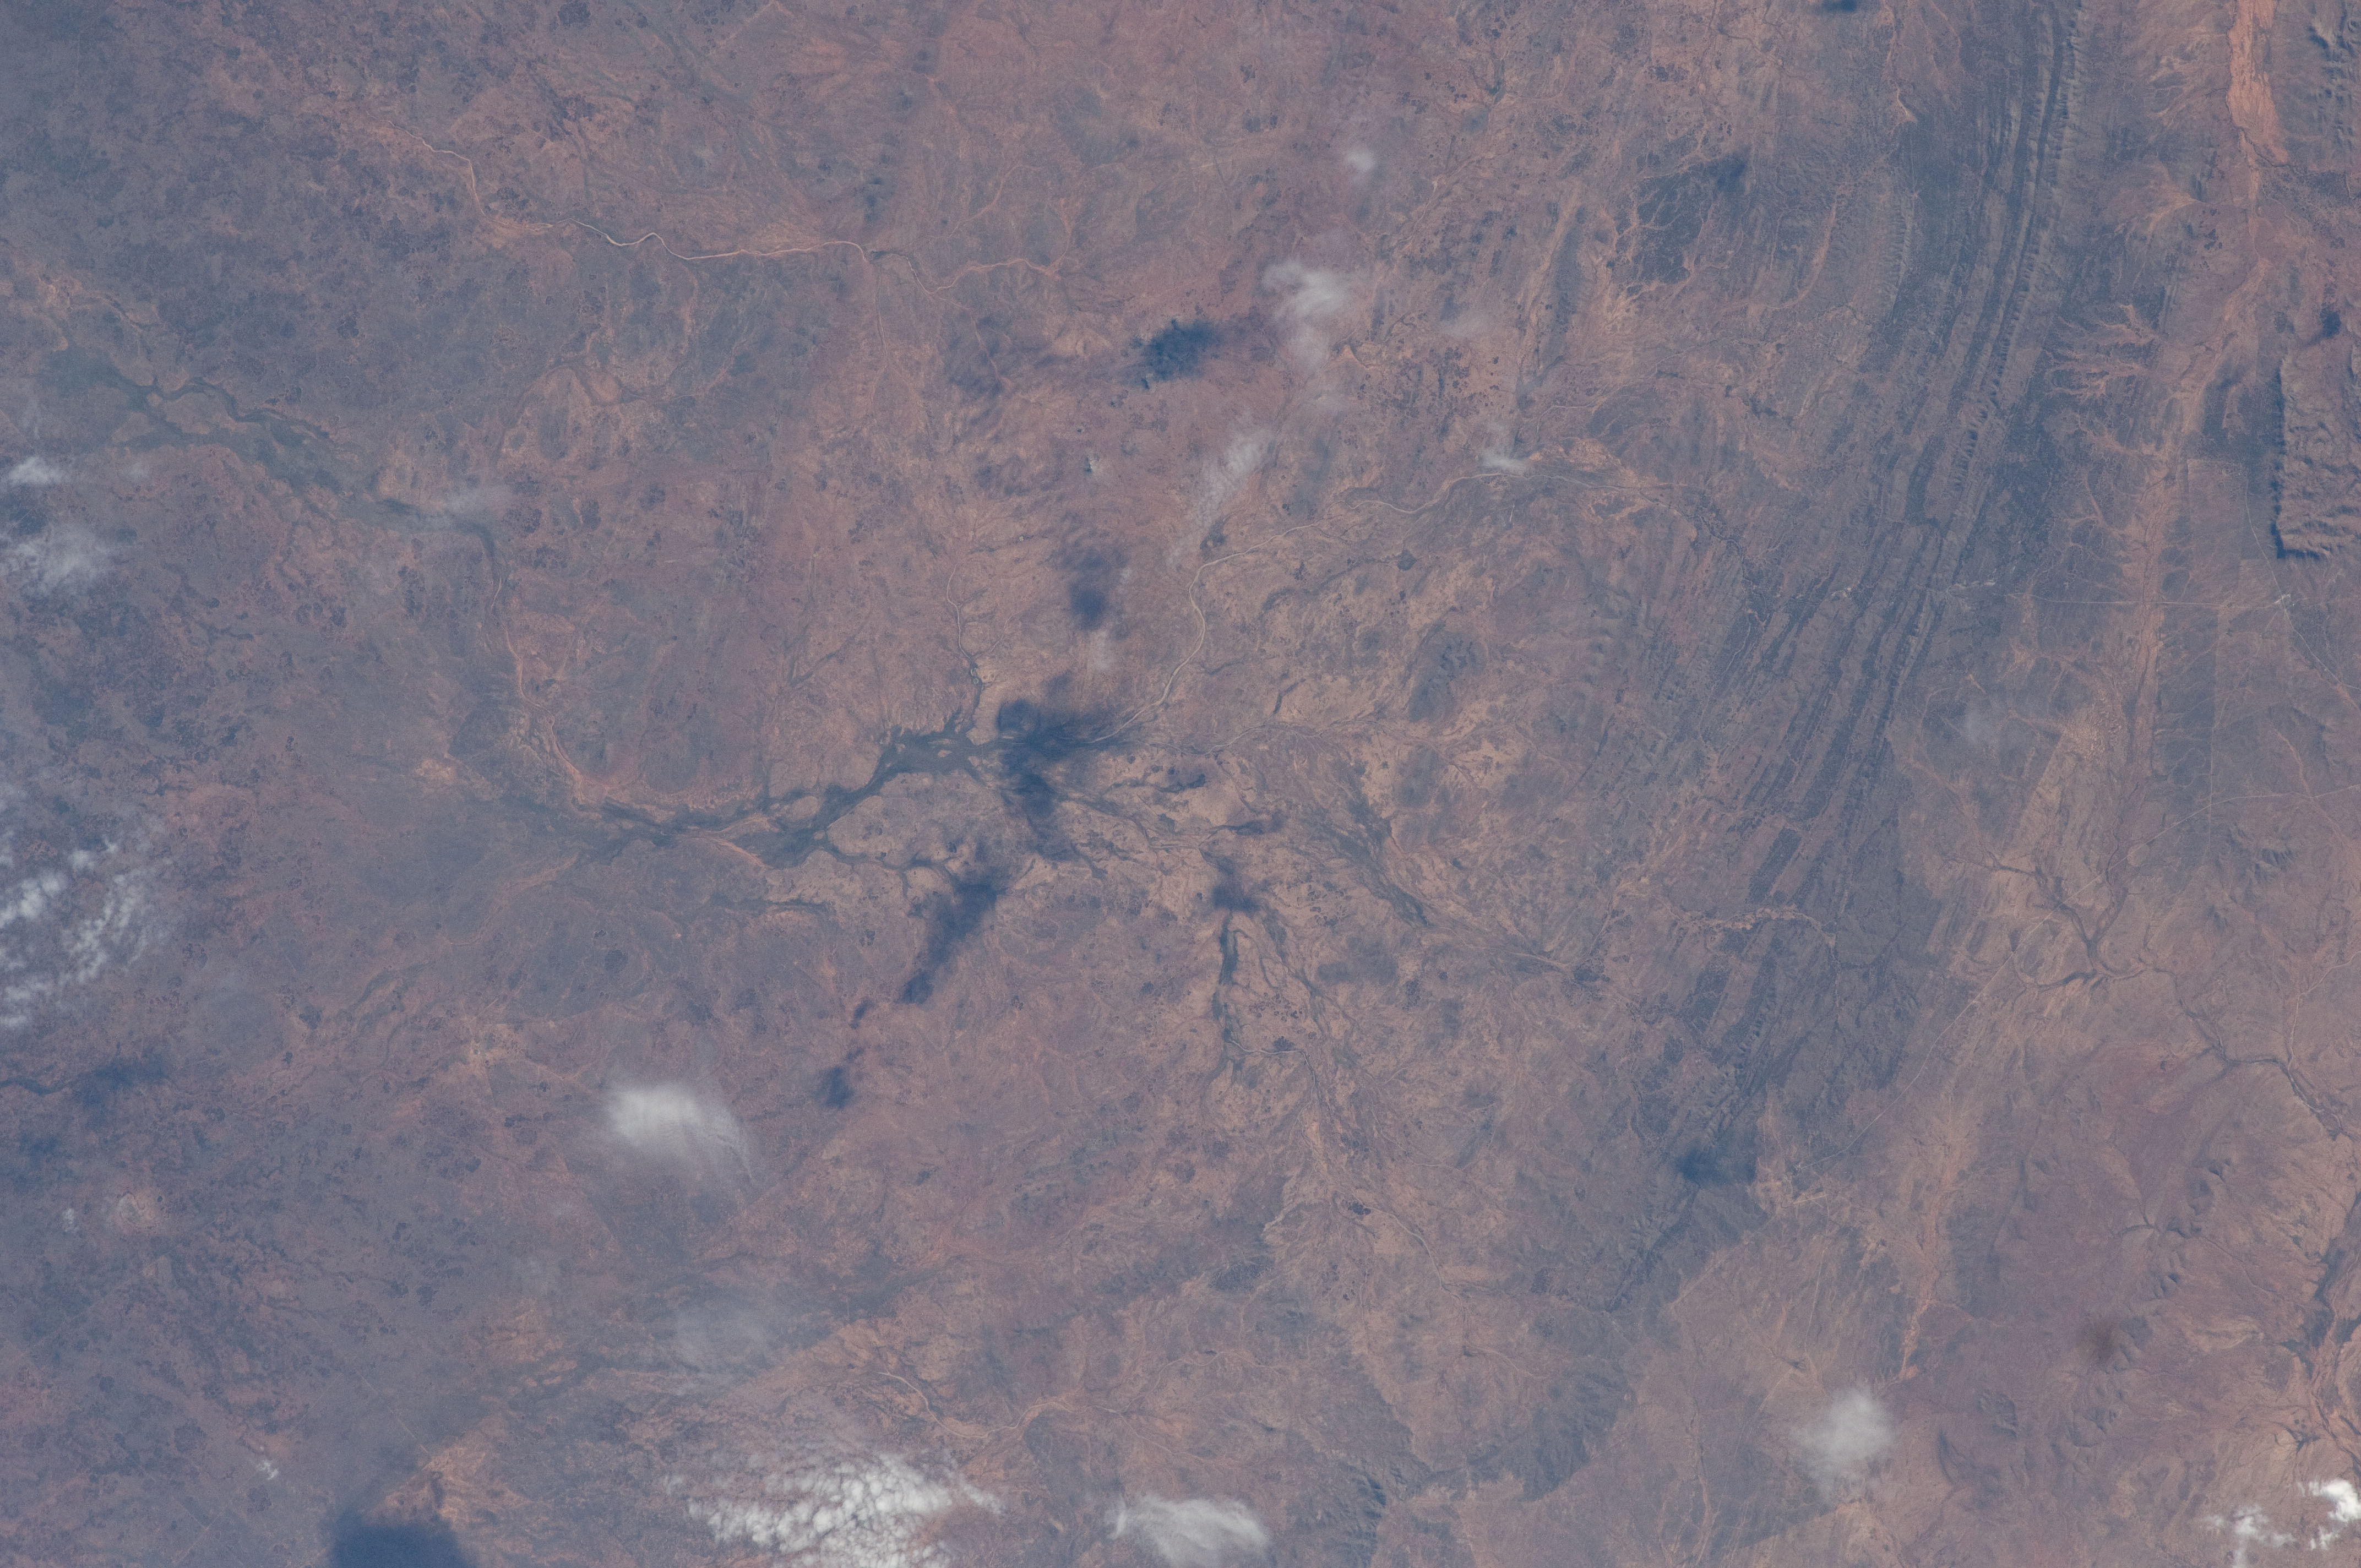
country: AUSTRALIA-SA
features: LINEAR HILLS, OLARY DRAIN.
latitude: -32.6
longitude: 140.3
